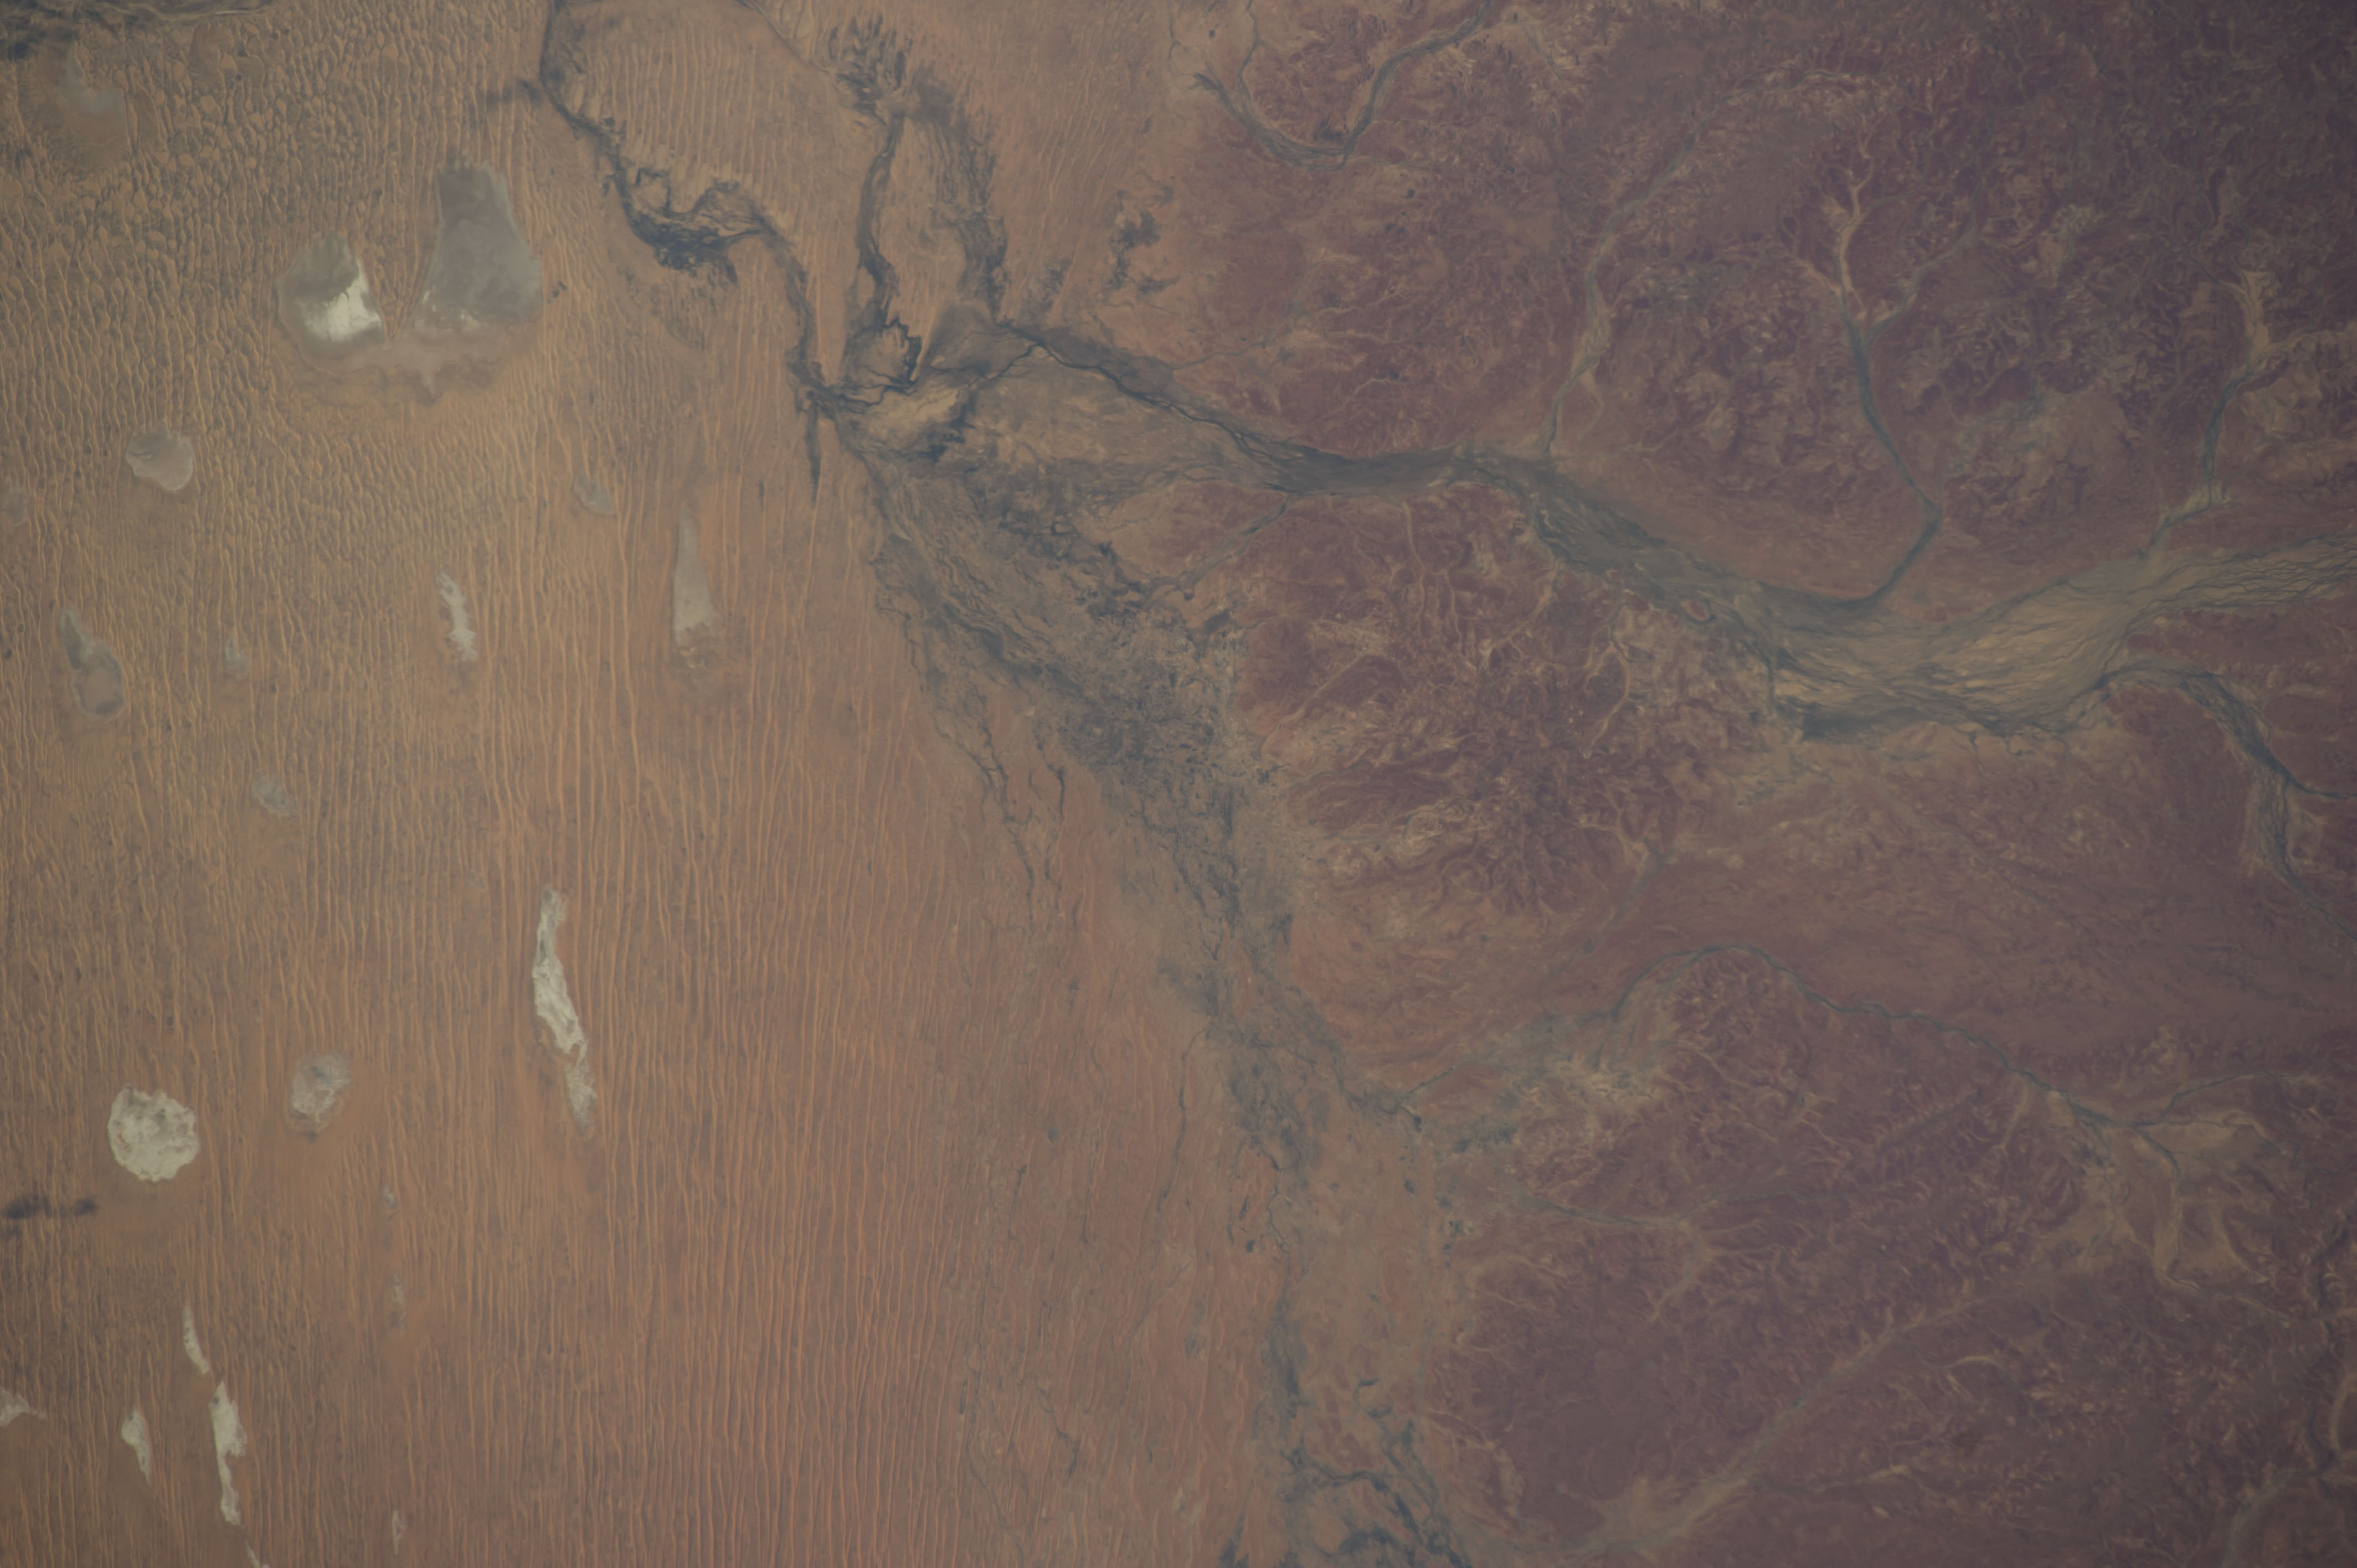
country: AUSTRALIA-SA
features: MANARRINNA CR., L. WARREWARRANA, L. NOOLYEANA
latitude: -27.5
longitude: 136.7
